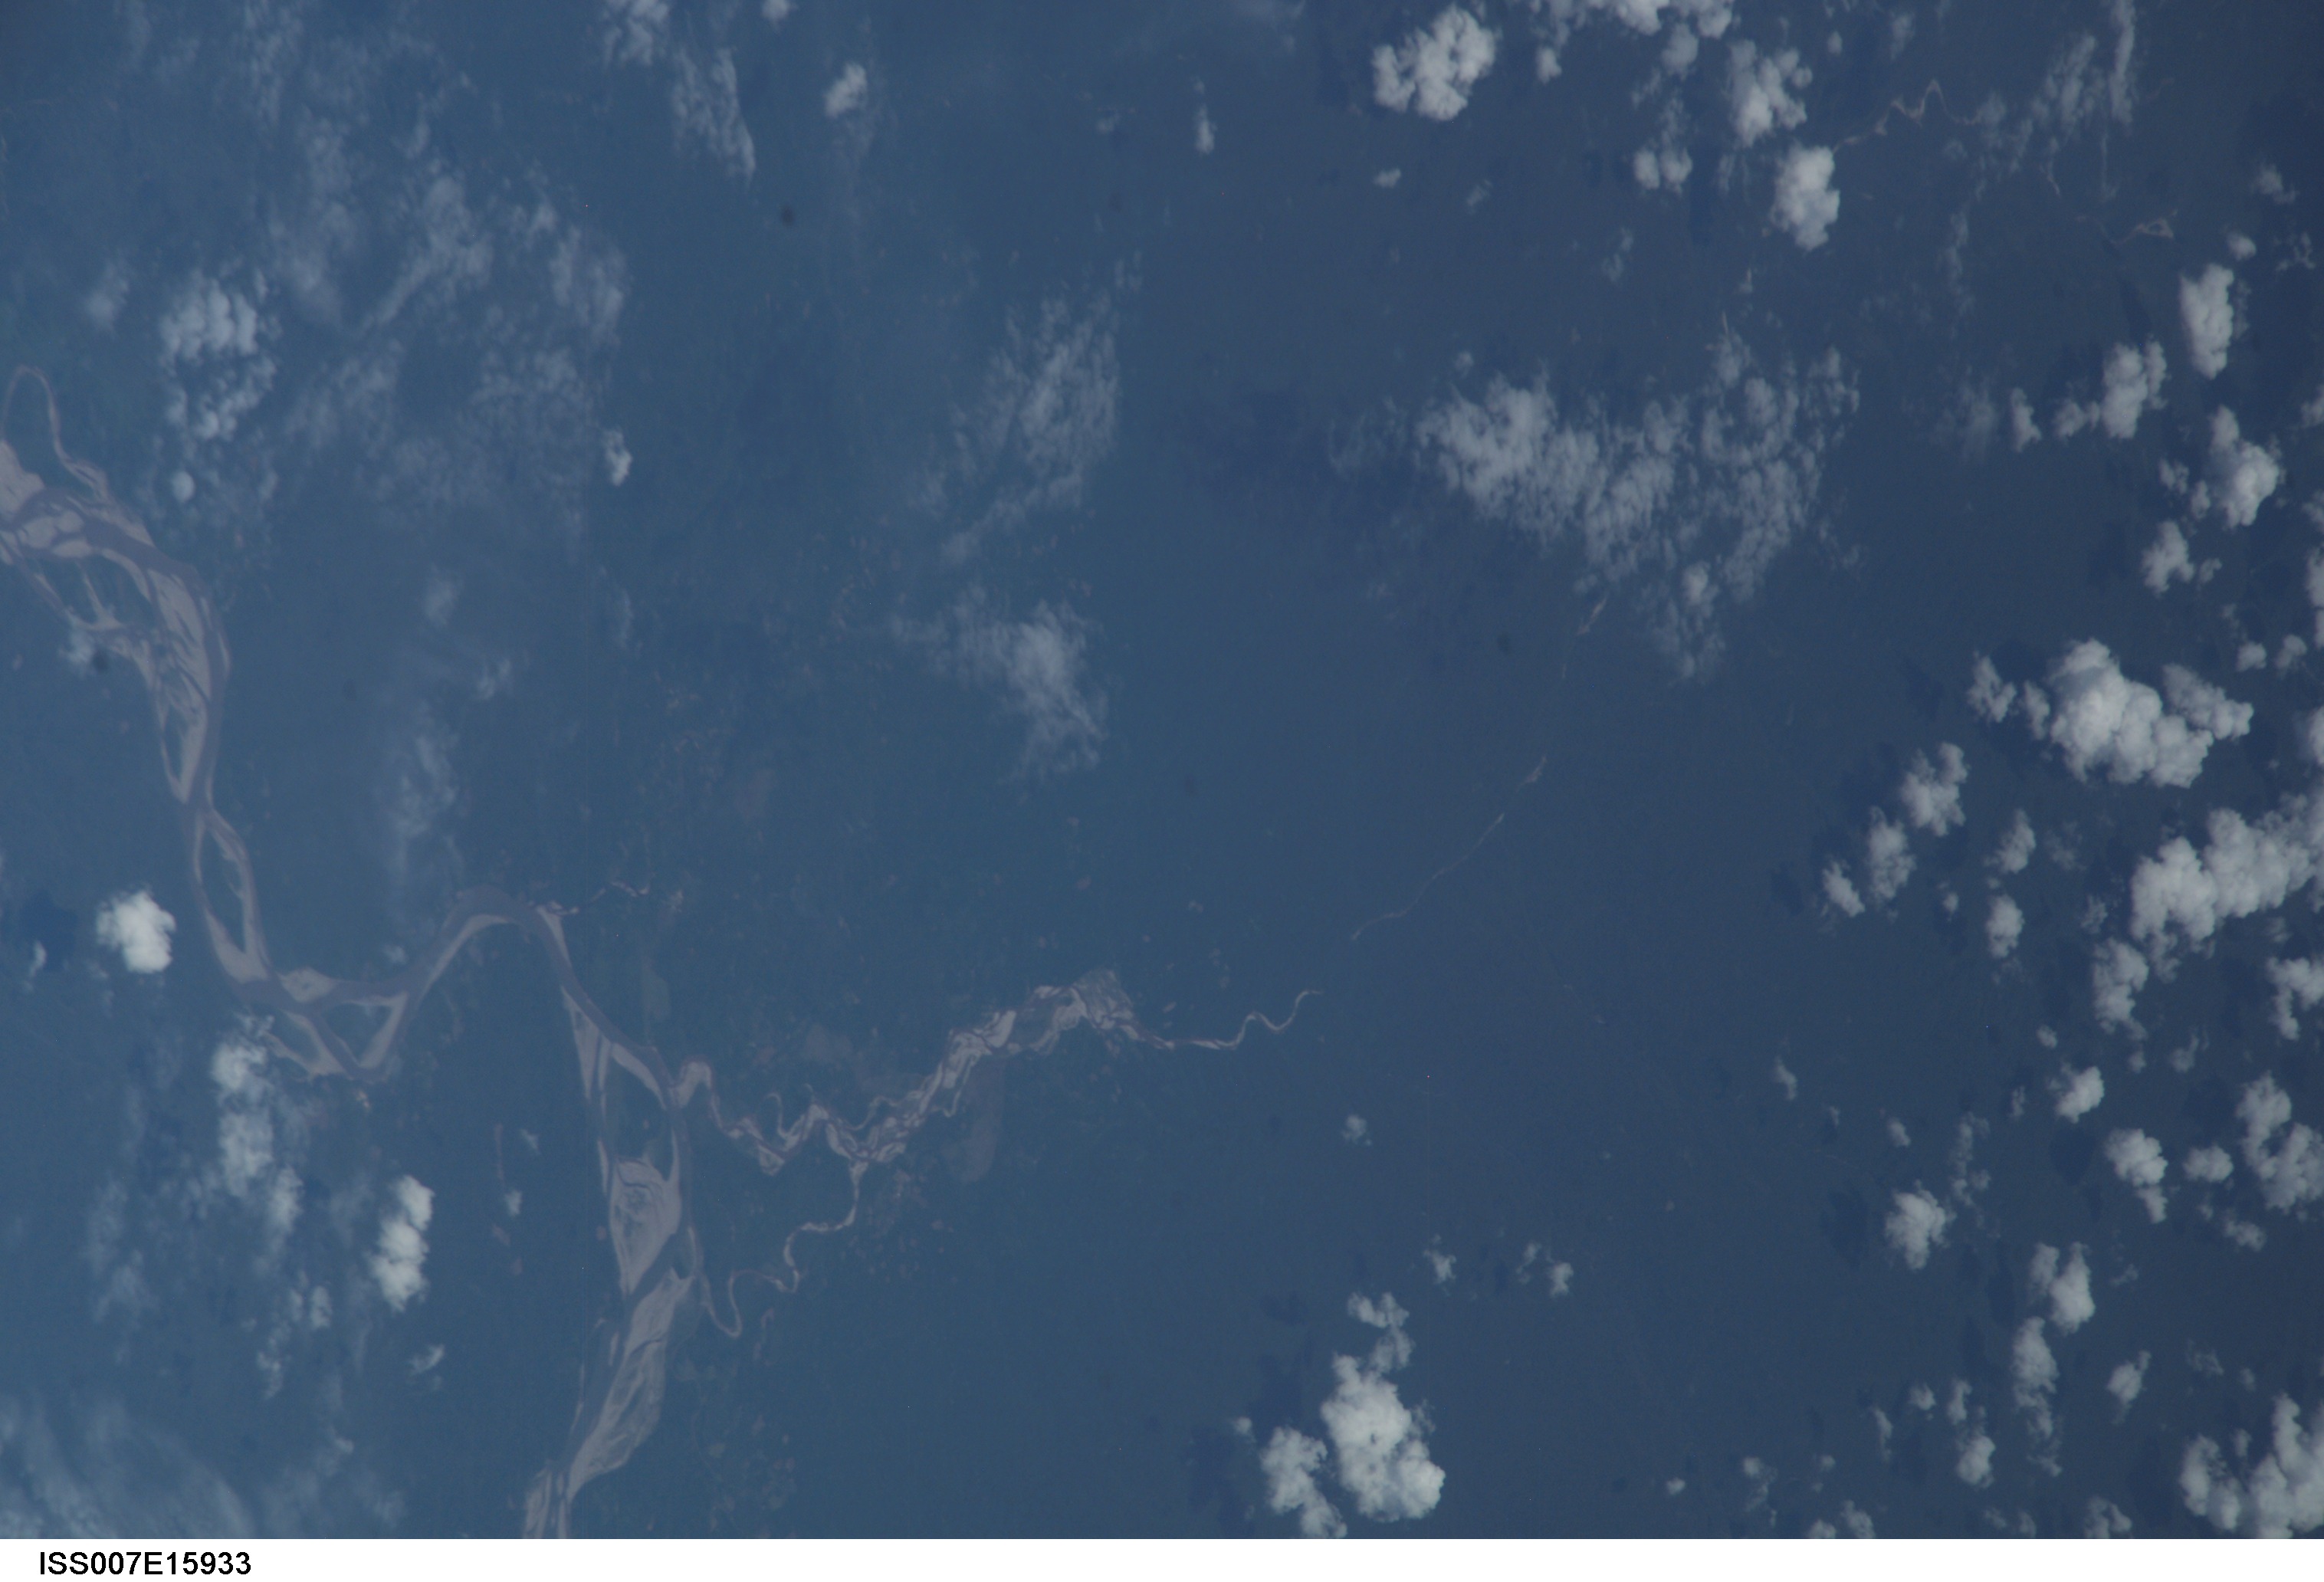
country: PERU
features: BRAIDED RIVERS, FOREST
